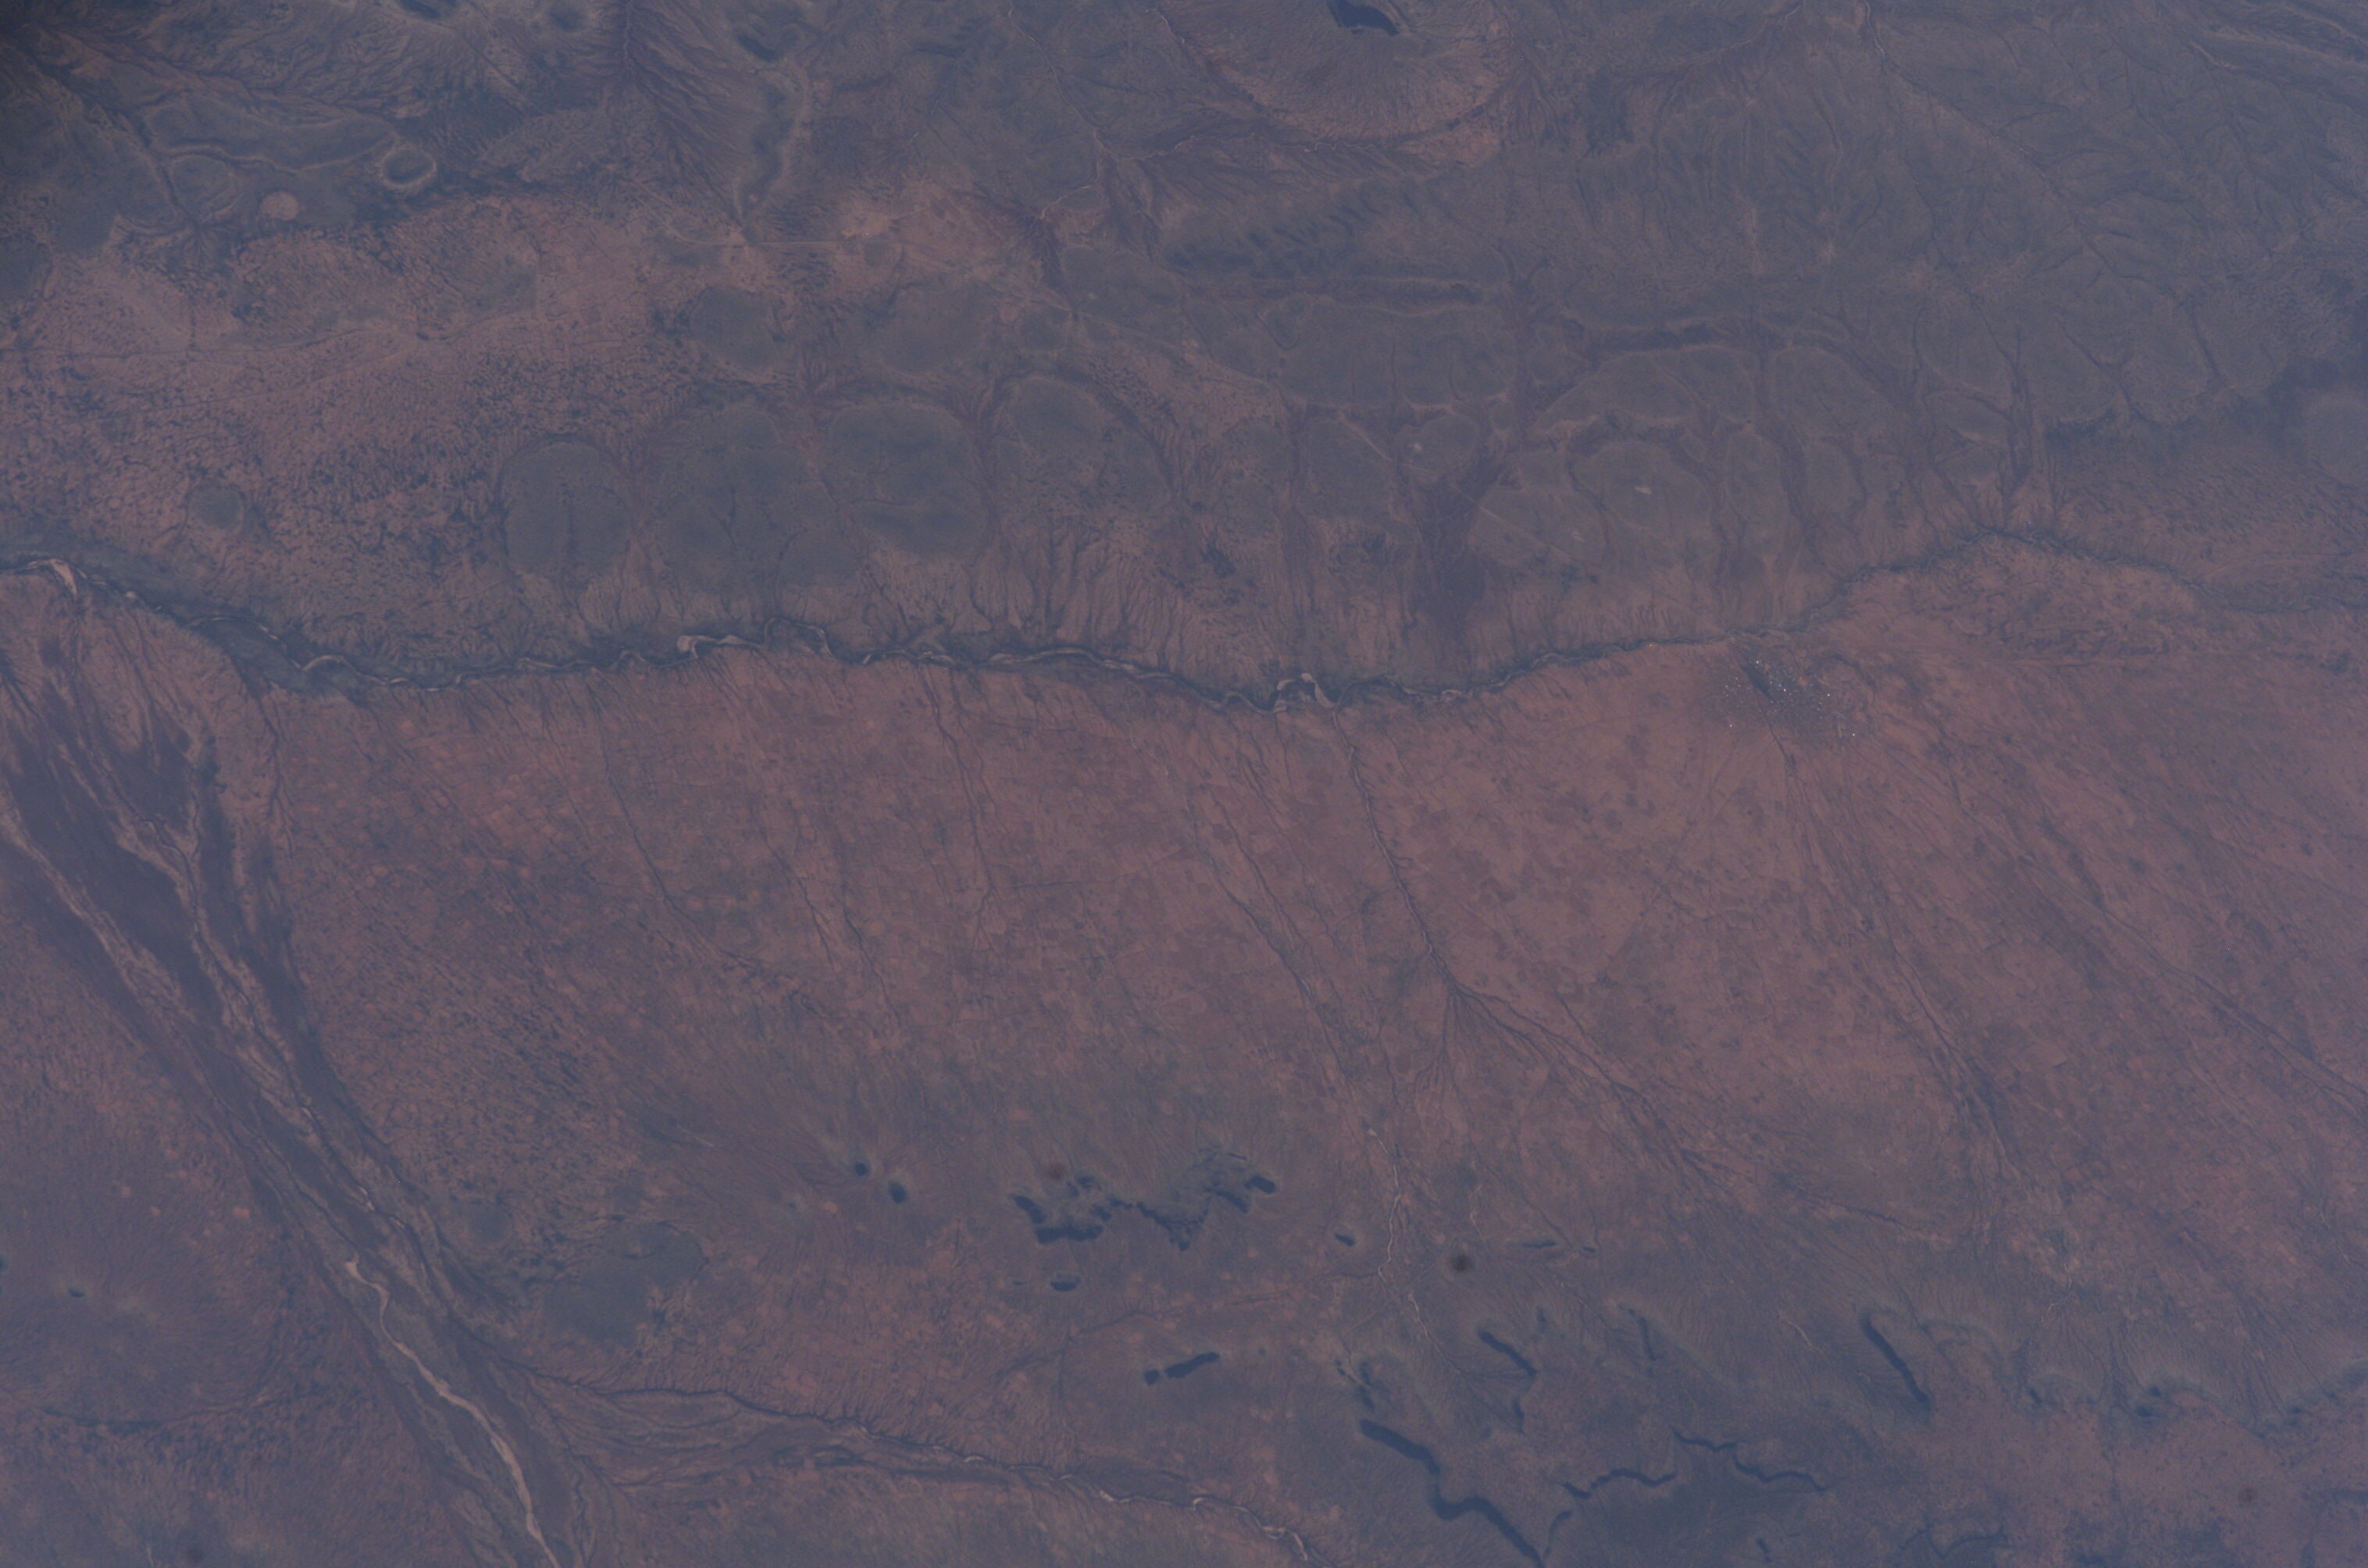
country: ETHIOPIA
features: ERER RIVER, DEGEH BUR
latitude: 8.1
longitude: 43.7
